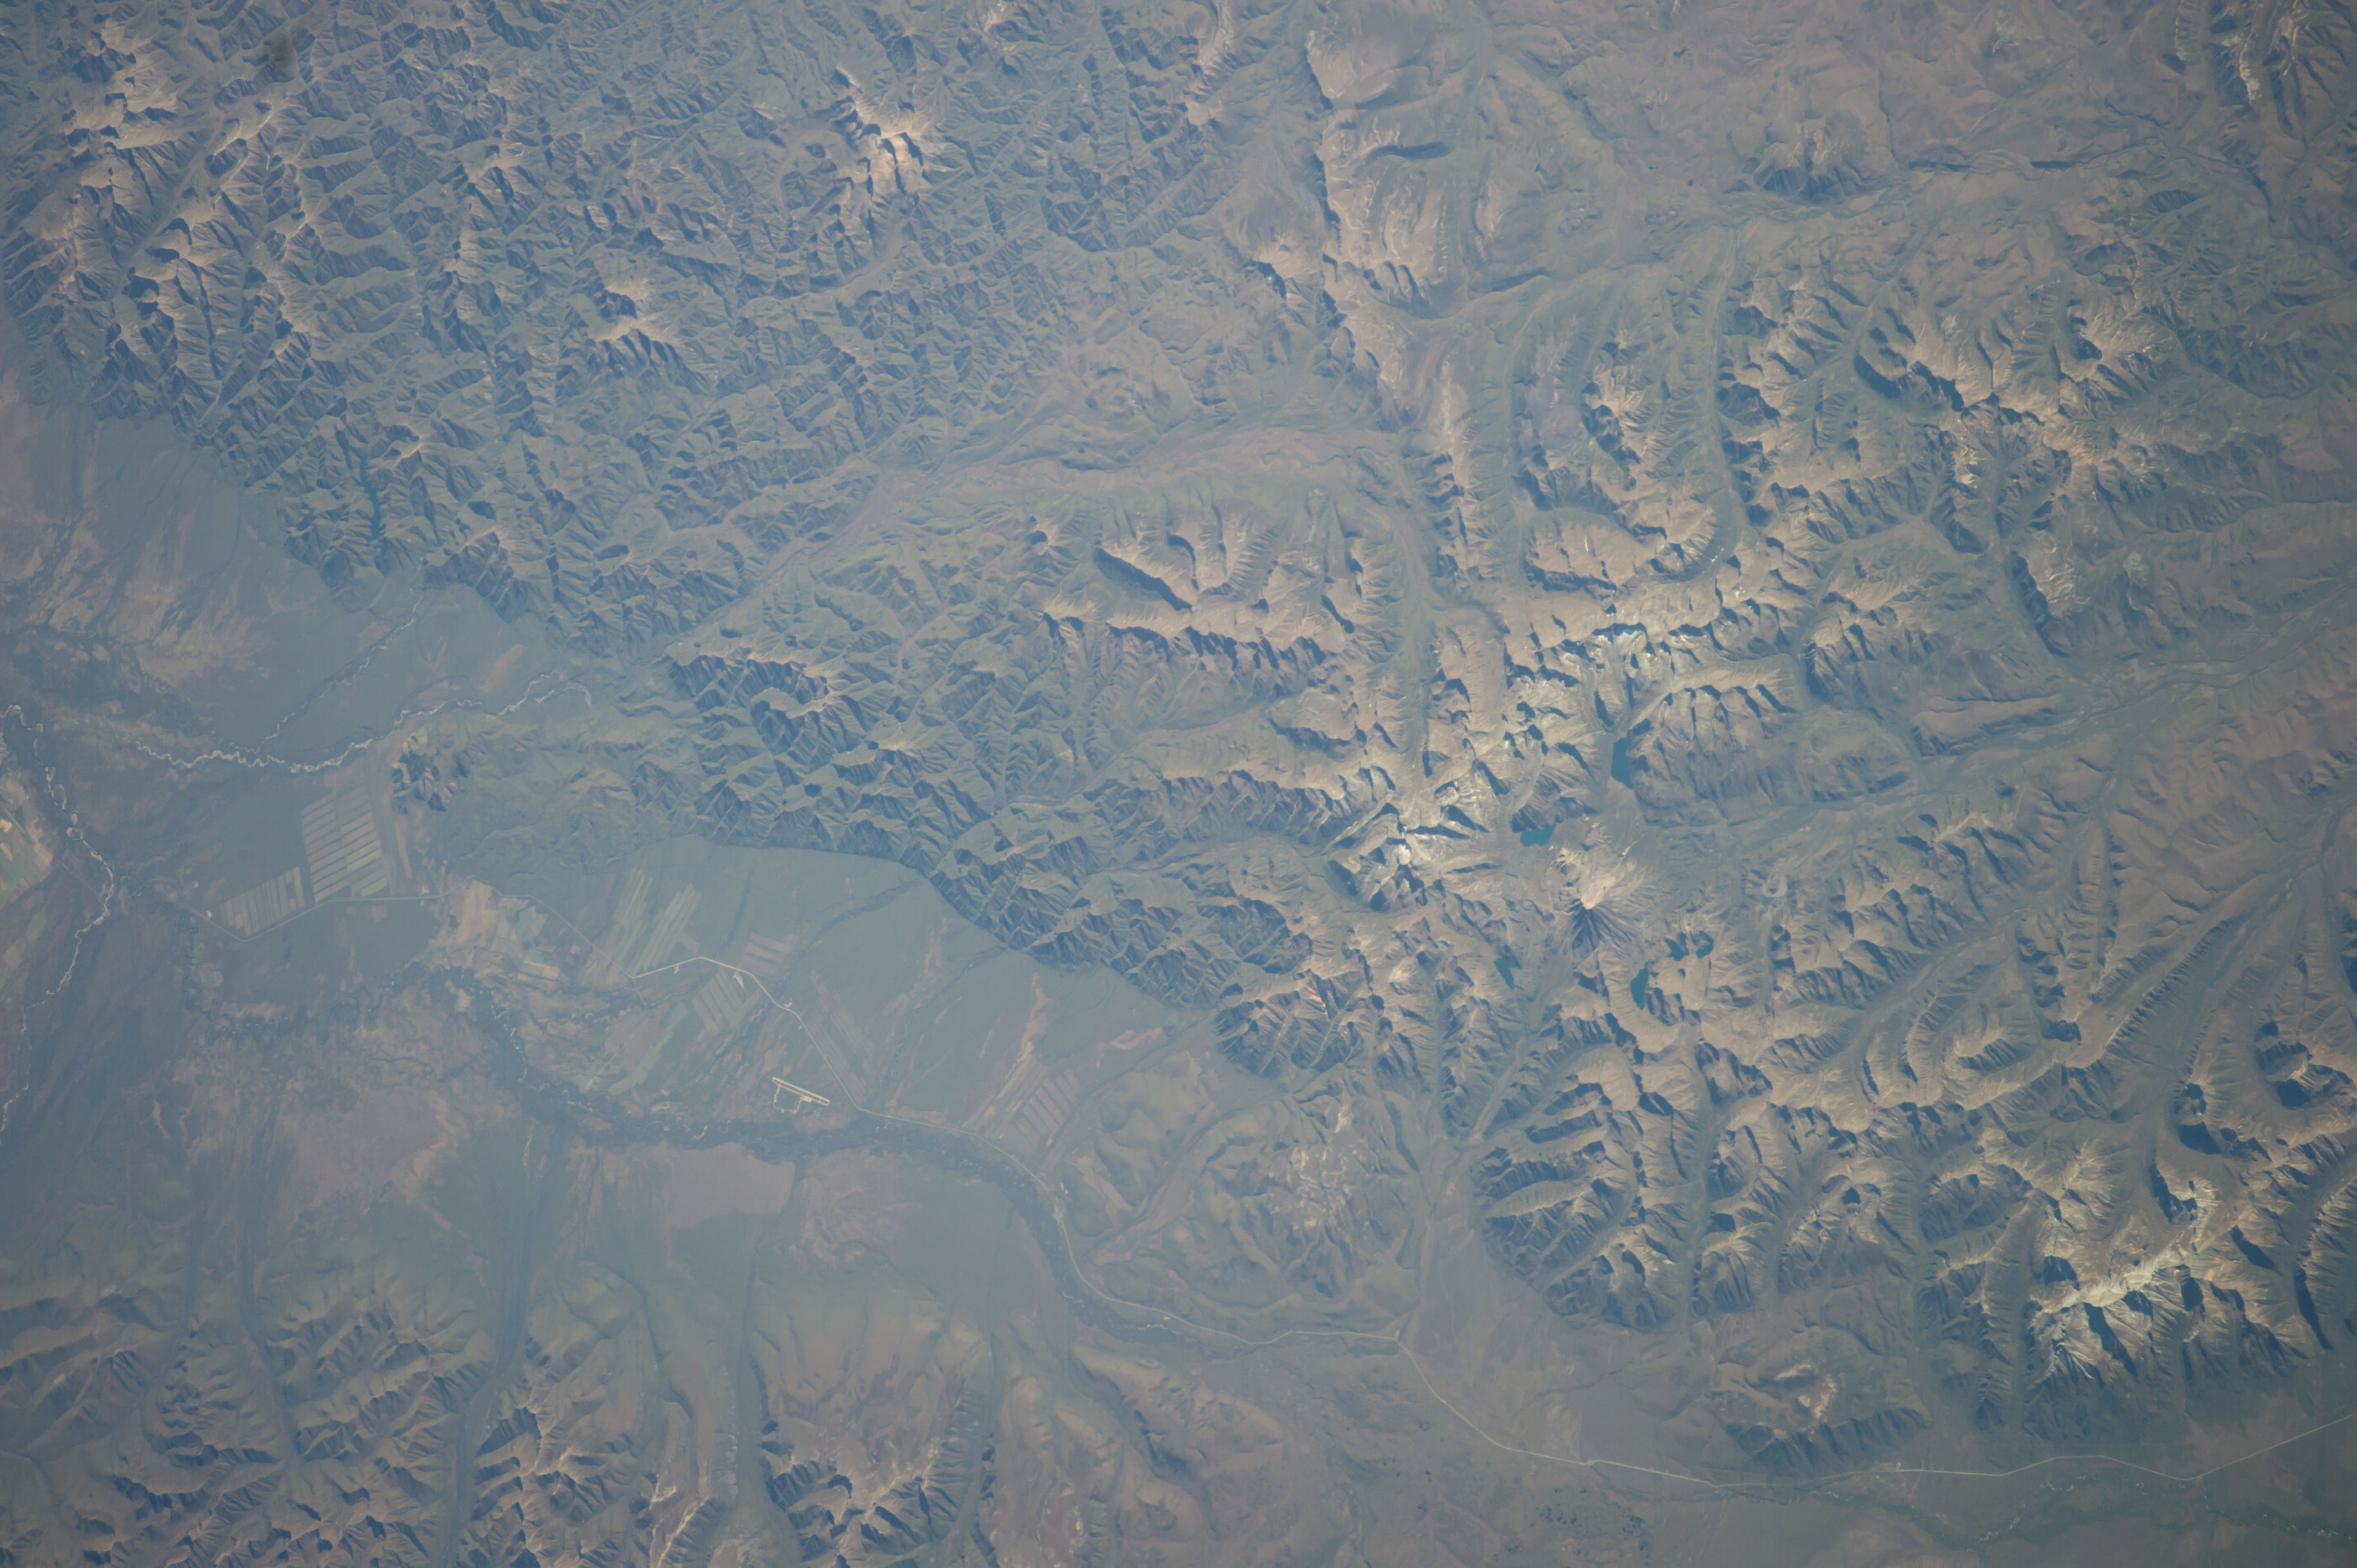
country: RUSSIAN FEDERATION
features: KAMCHATKA R. V., KAMCHATKA PEN.
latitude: 54.1
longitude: 158.3
